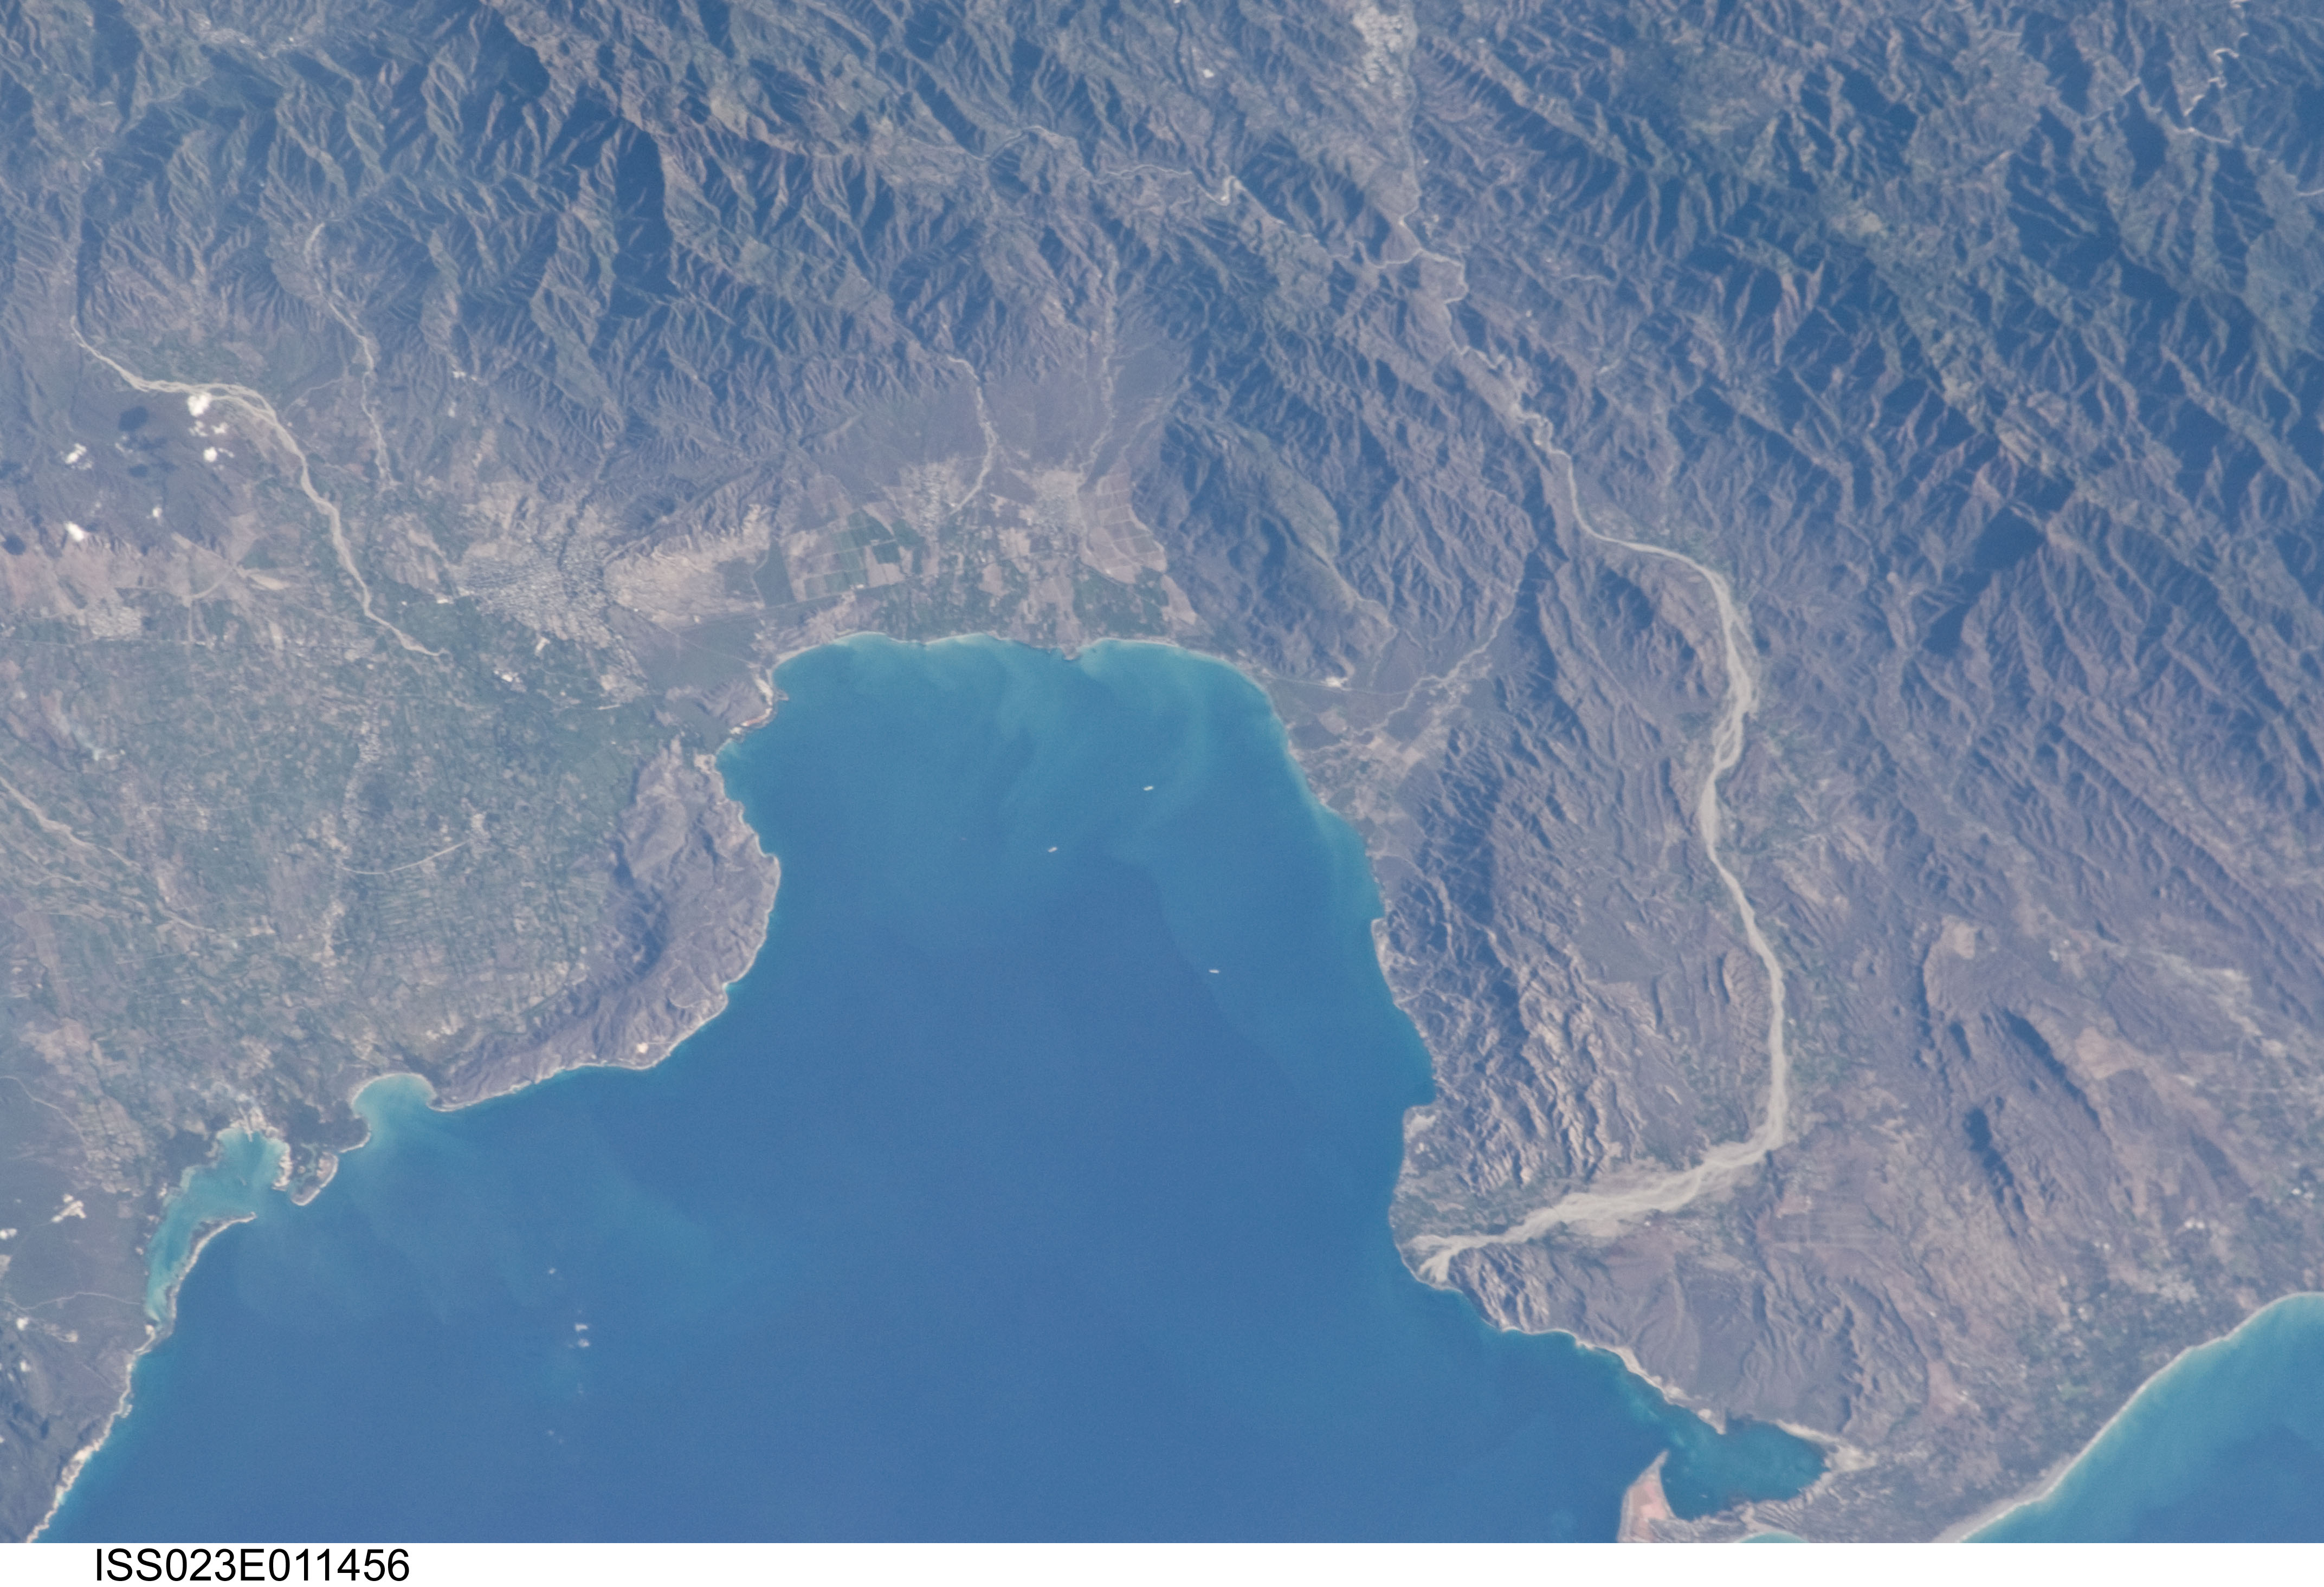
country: DOMINICAN REPUBLIC
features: OCCA BAY, PT. SALINA, AZUA, MTS.
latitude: 18.4
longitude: -70.7
